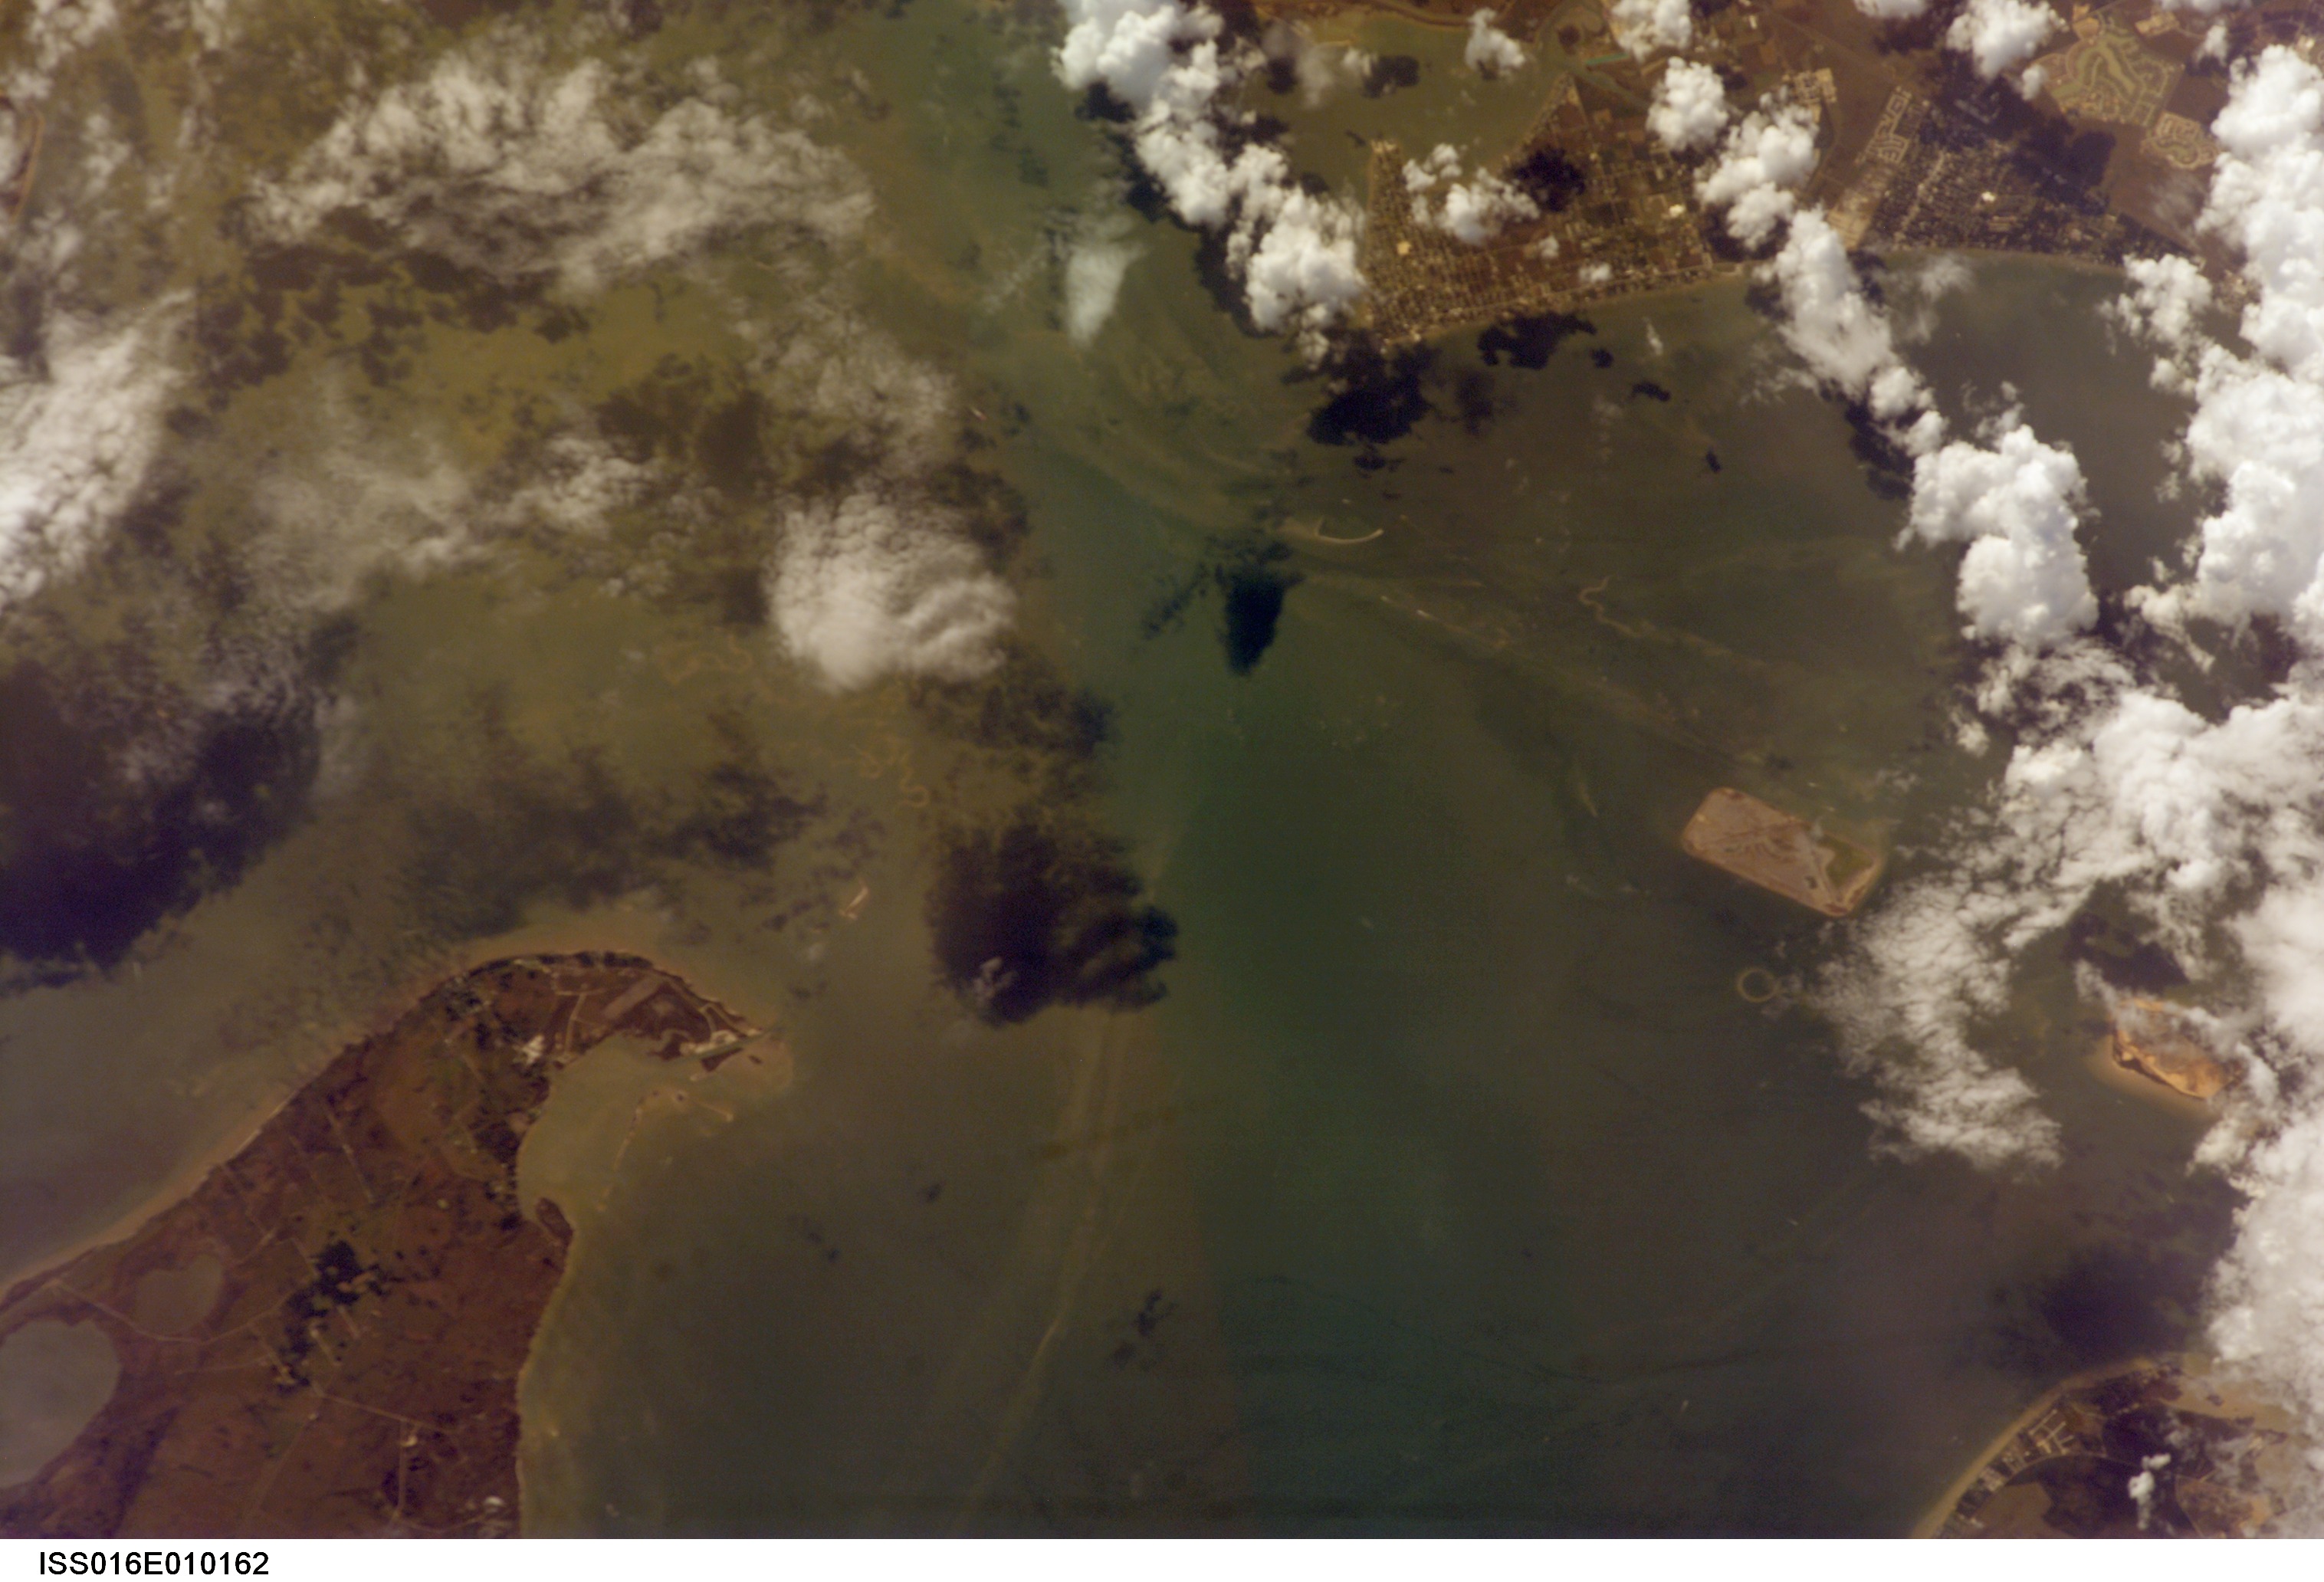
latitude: 29.6
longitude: -94.5
